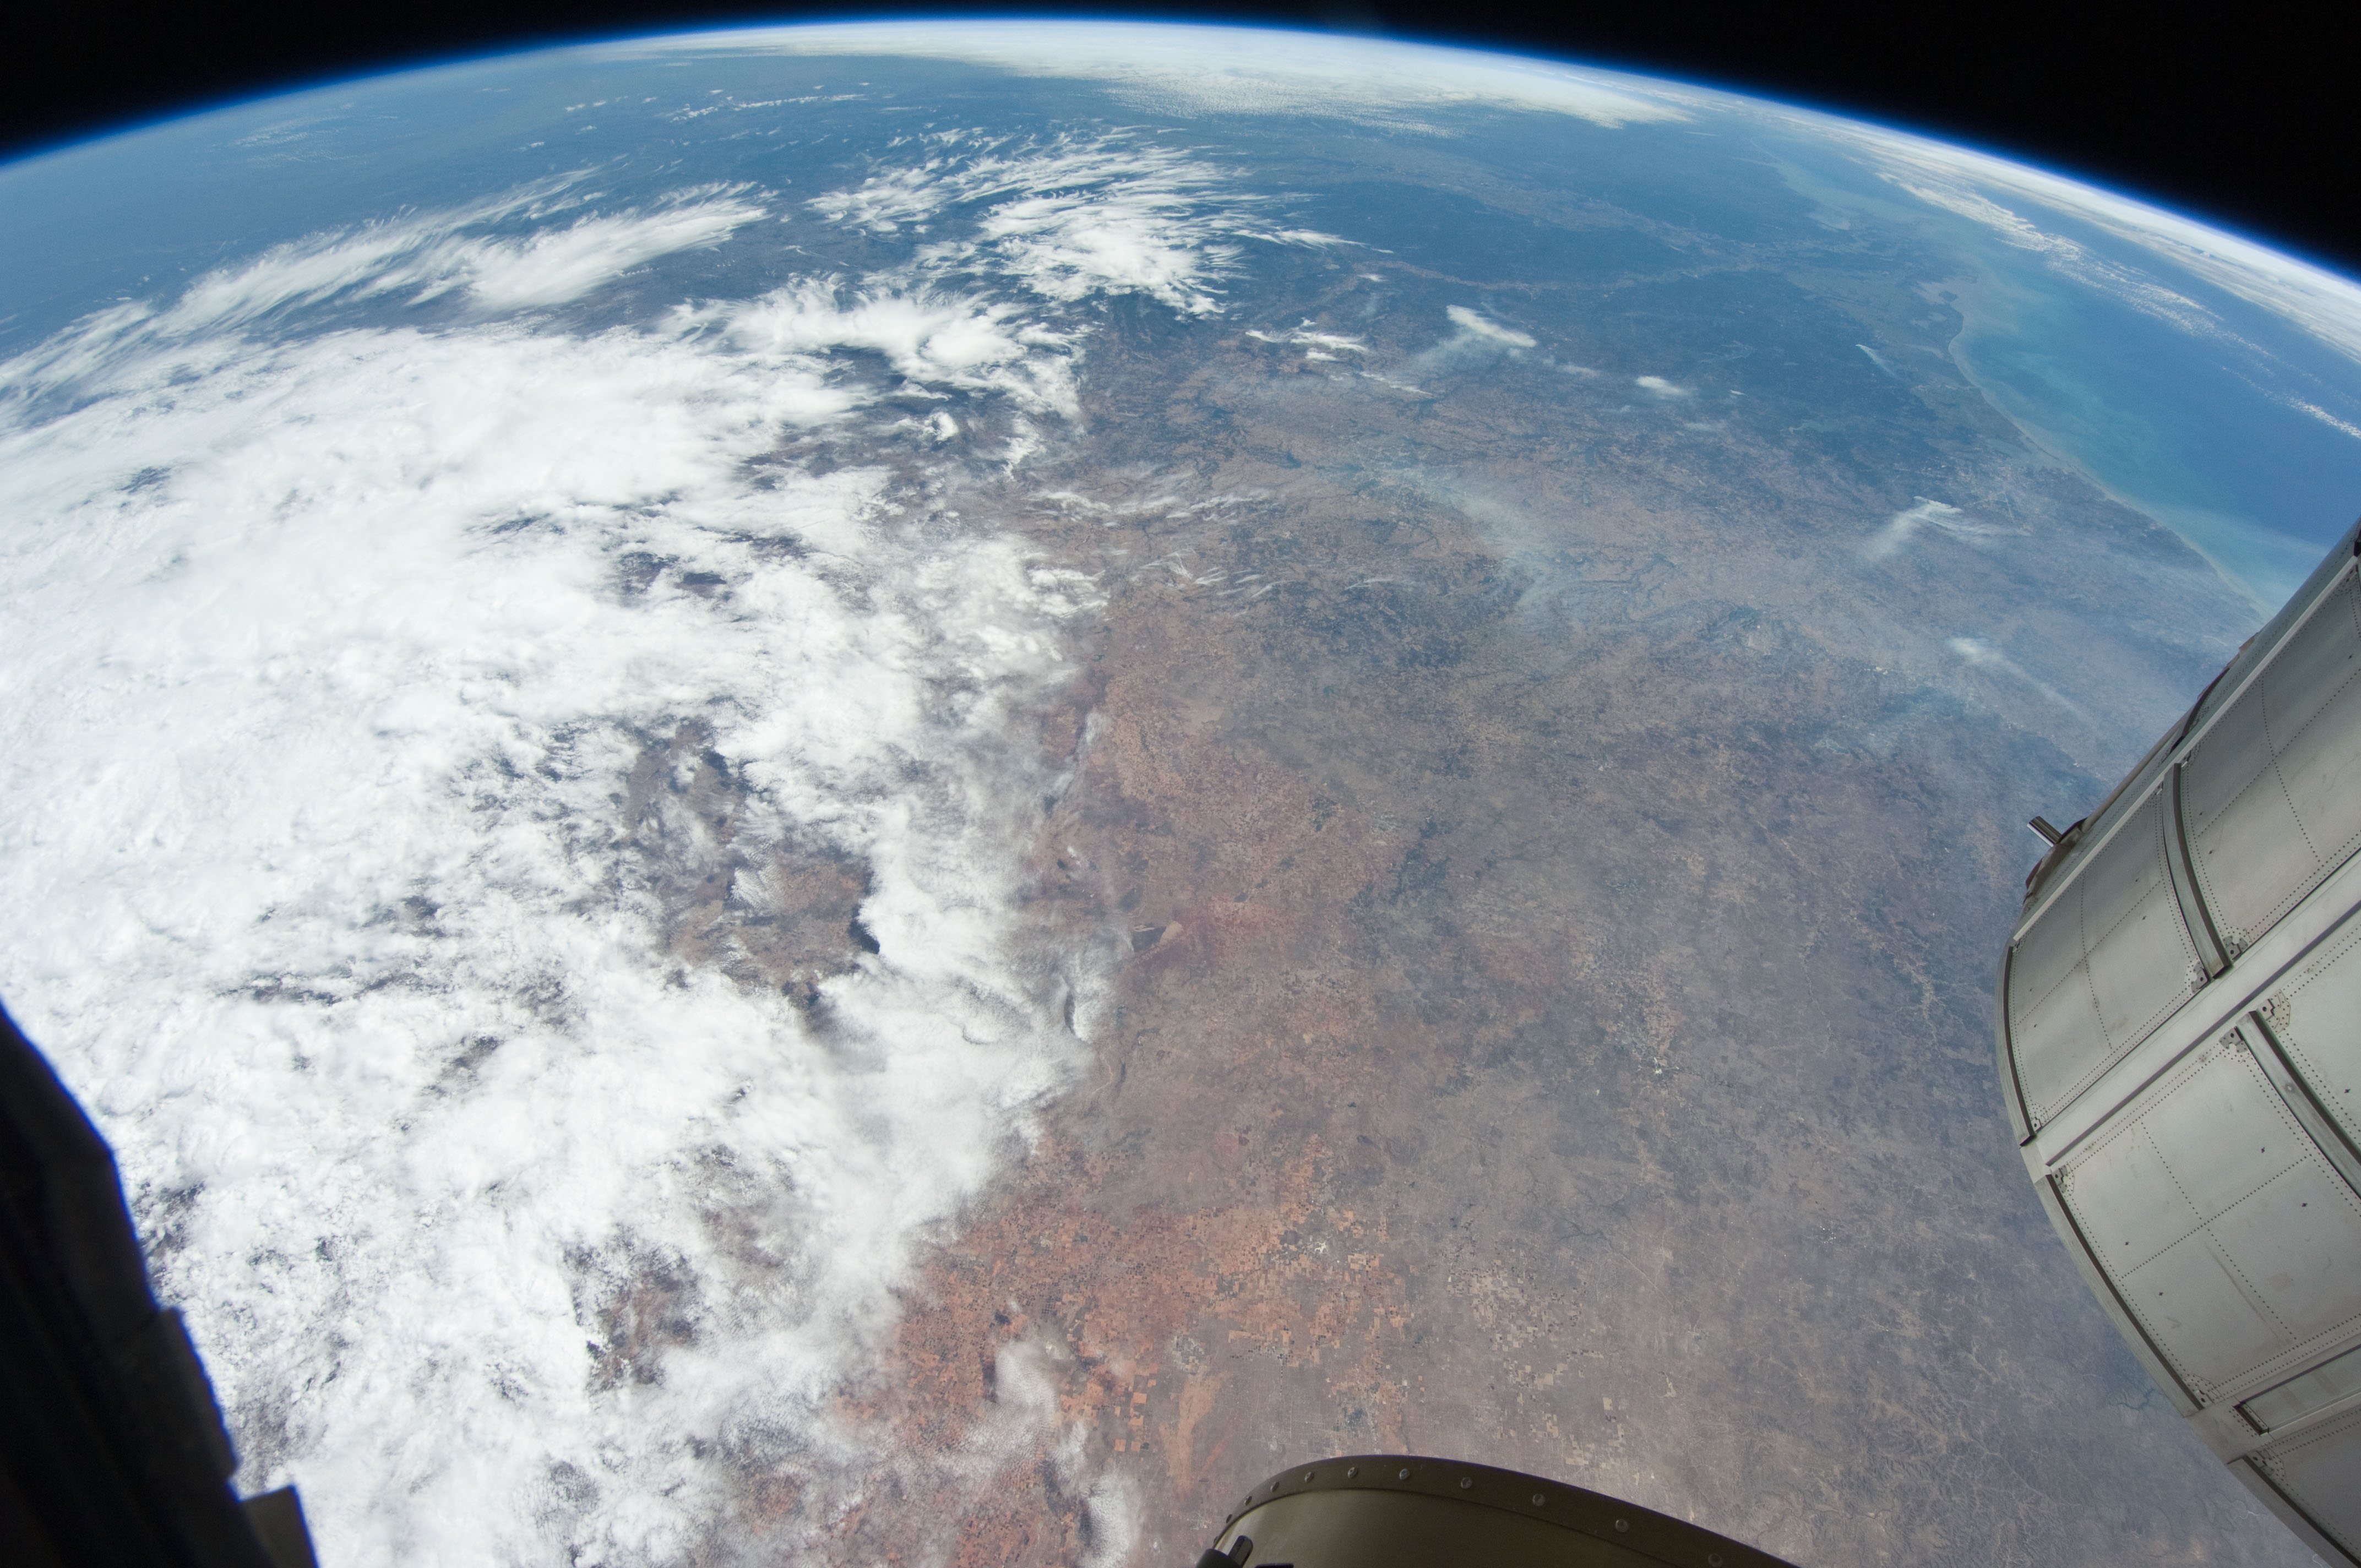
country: USA-OKLAHOMA
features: PAN-PLAINS, GULF OF MEXICO, SMOKE PLUMES, RED R. V., MISSISSIPPI R. V., ISS
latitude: 35.5
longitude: -96.5
